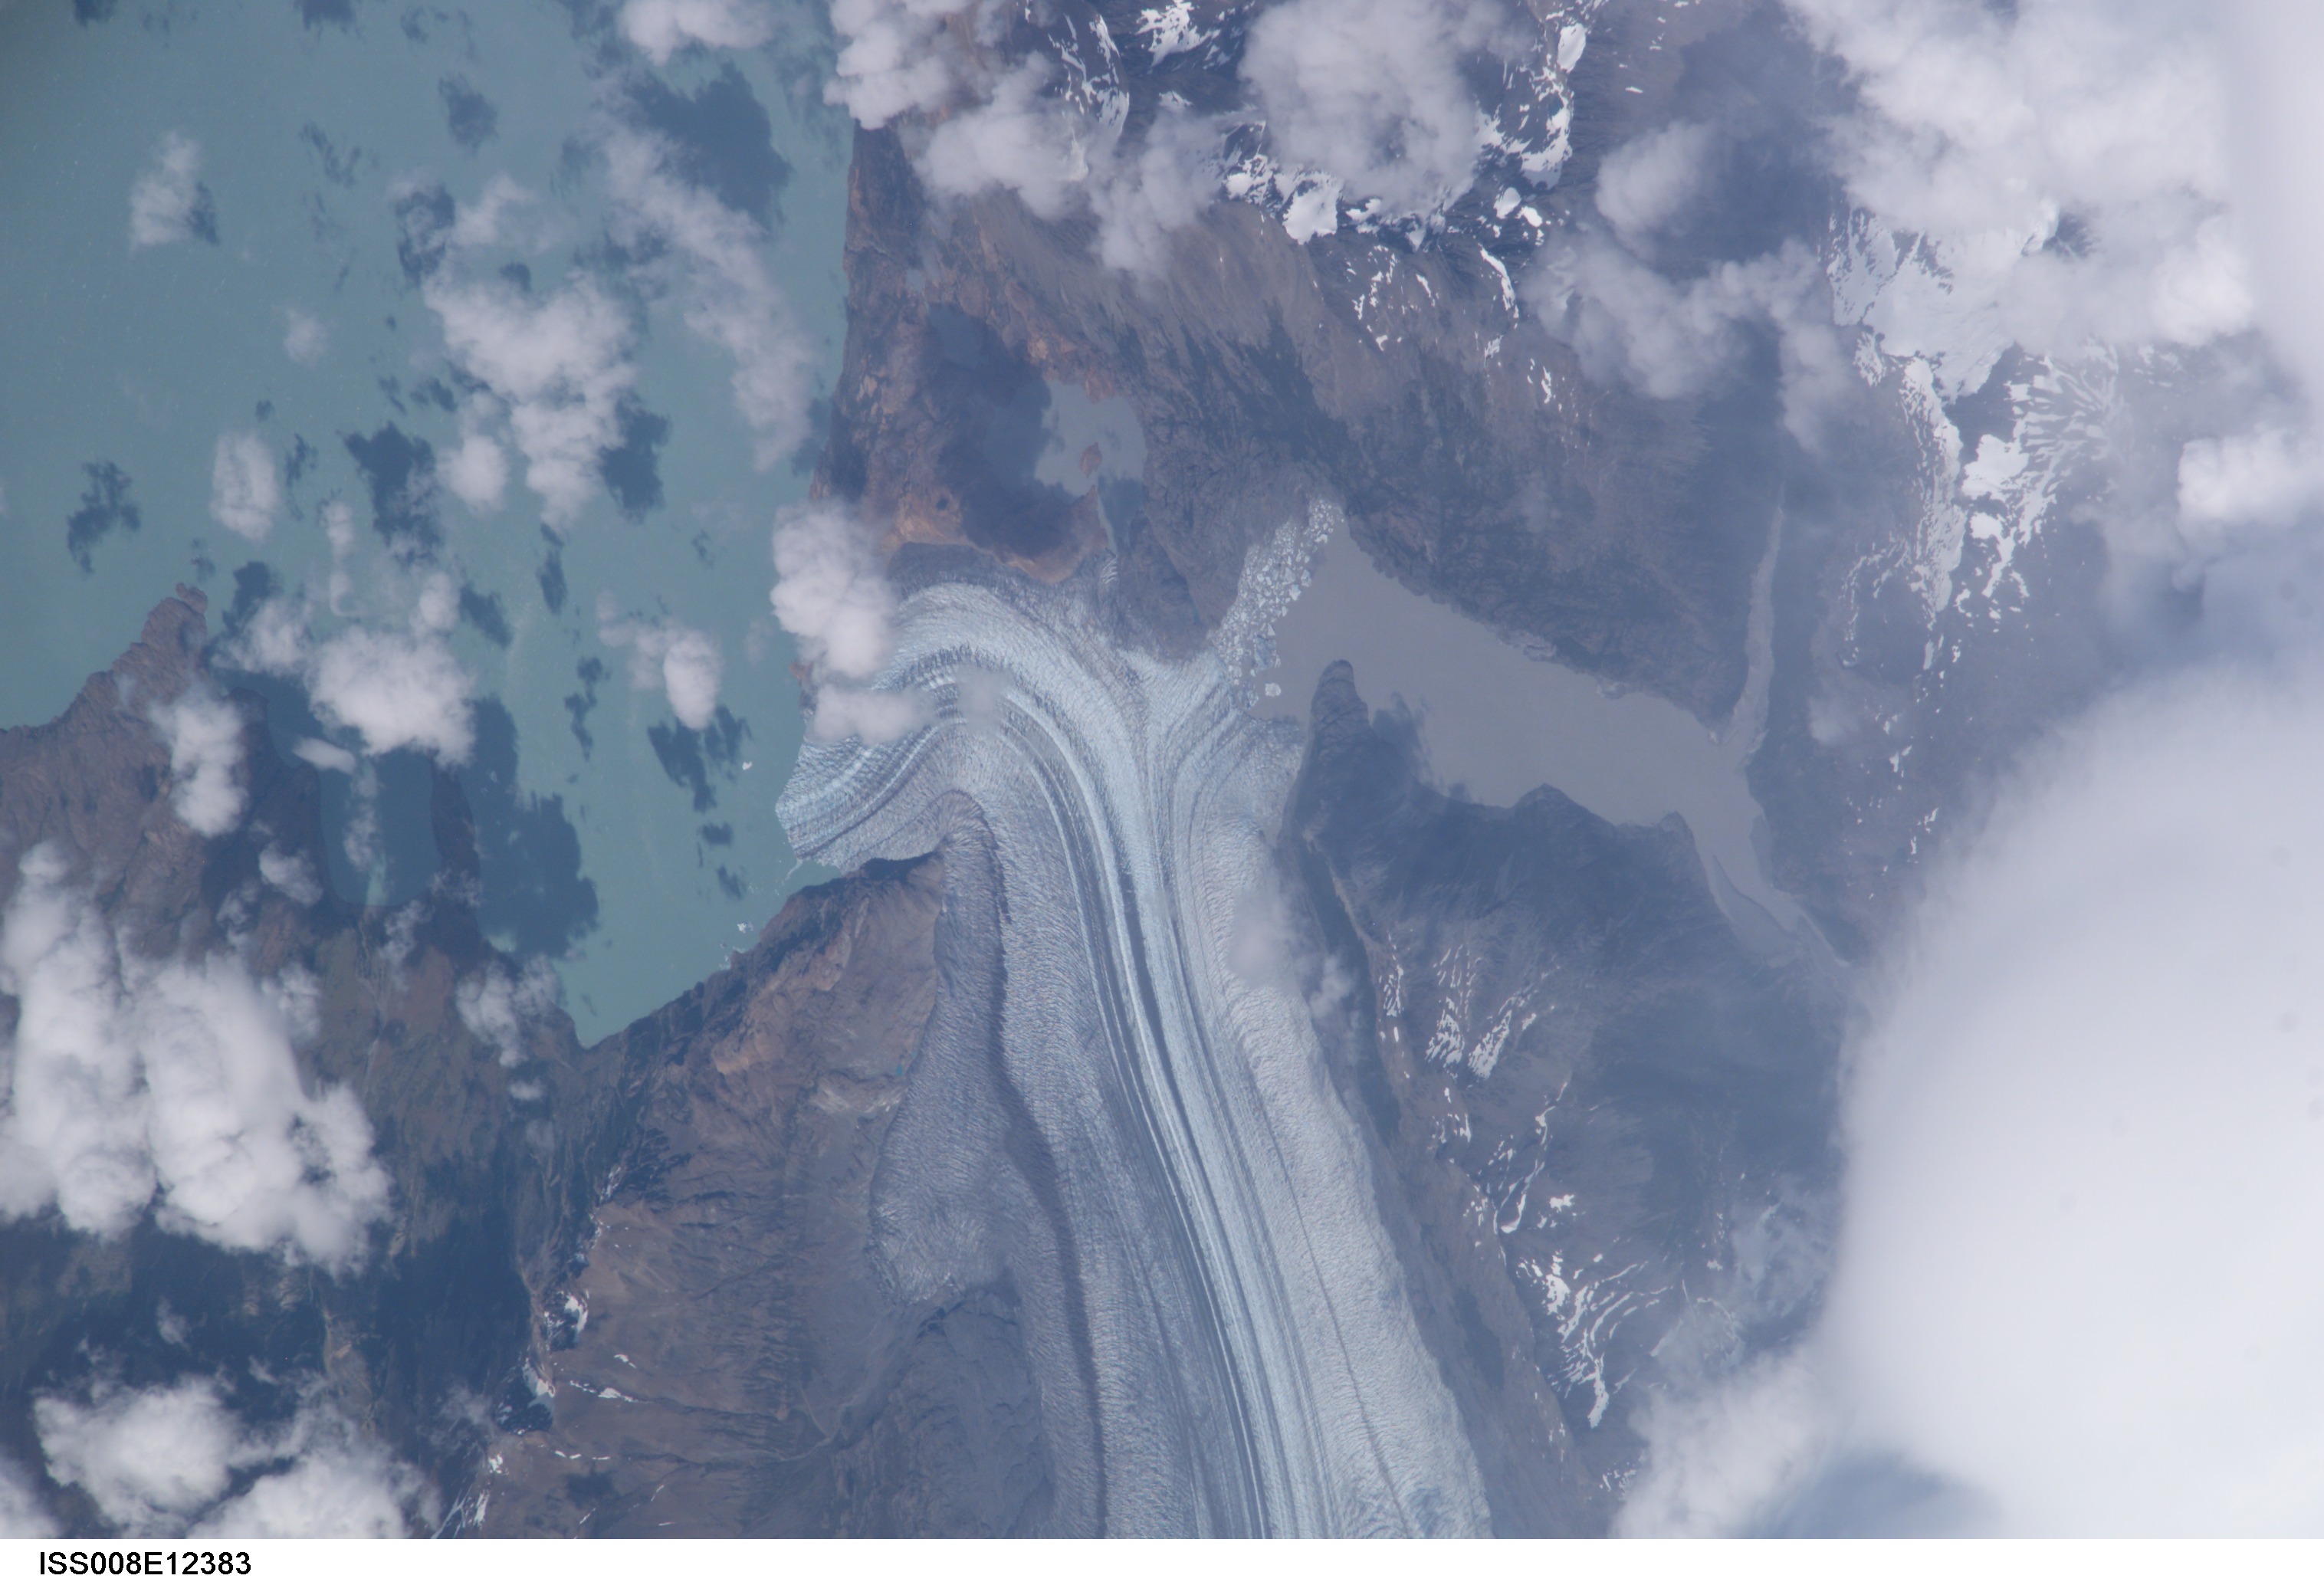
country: ARGENTINA
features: VIEDMA GLACIER, LAKES, SNOW
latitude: -49.5
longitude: -73.0
